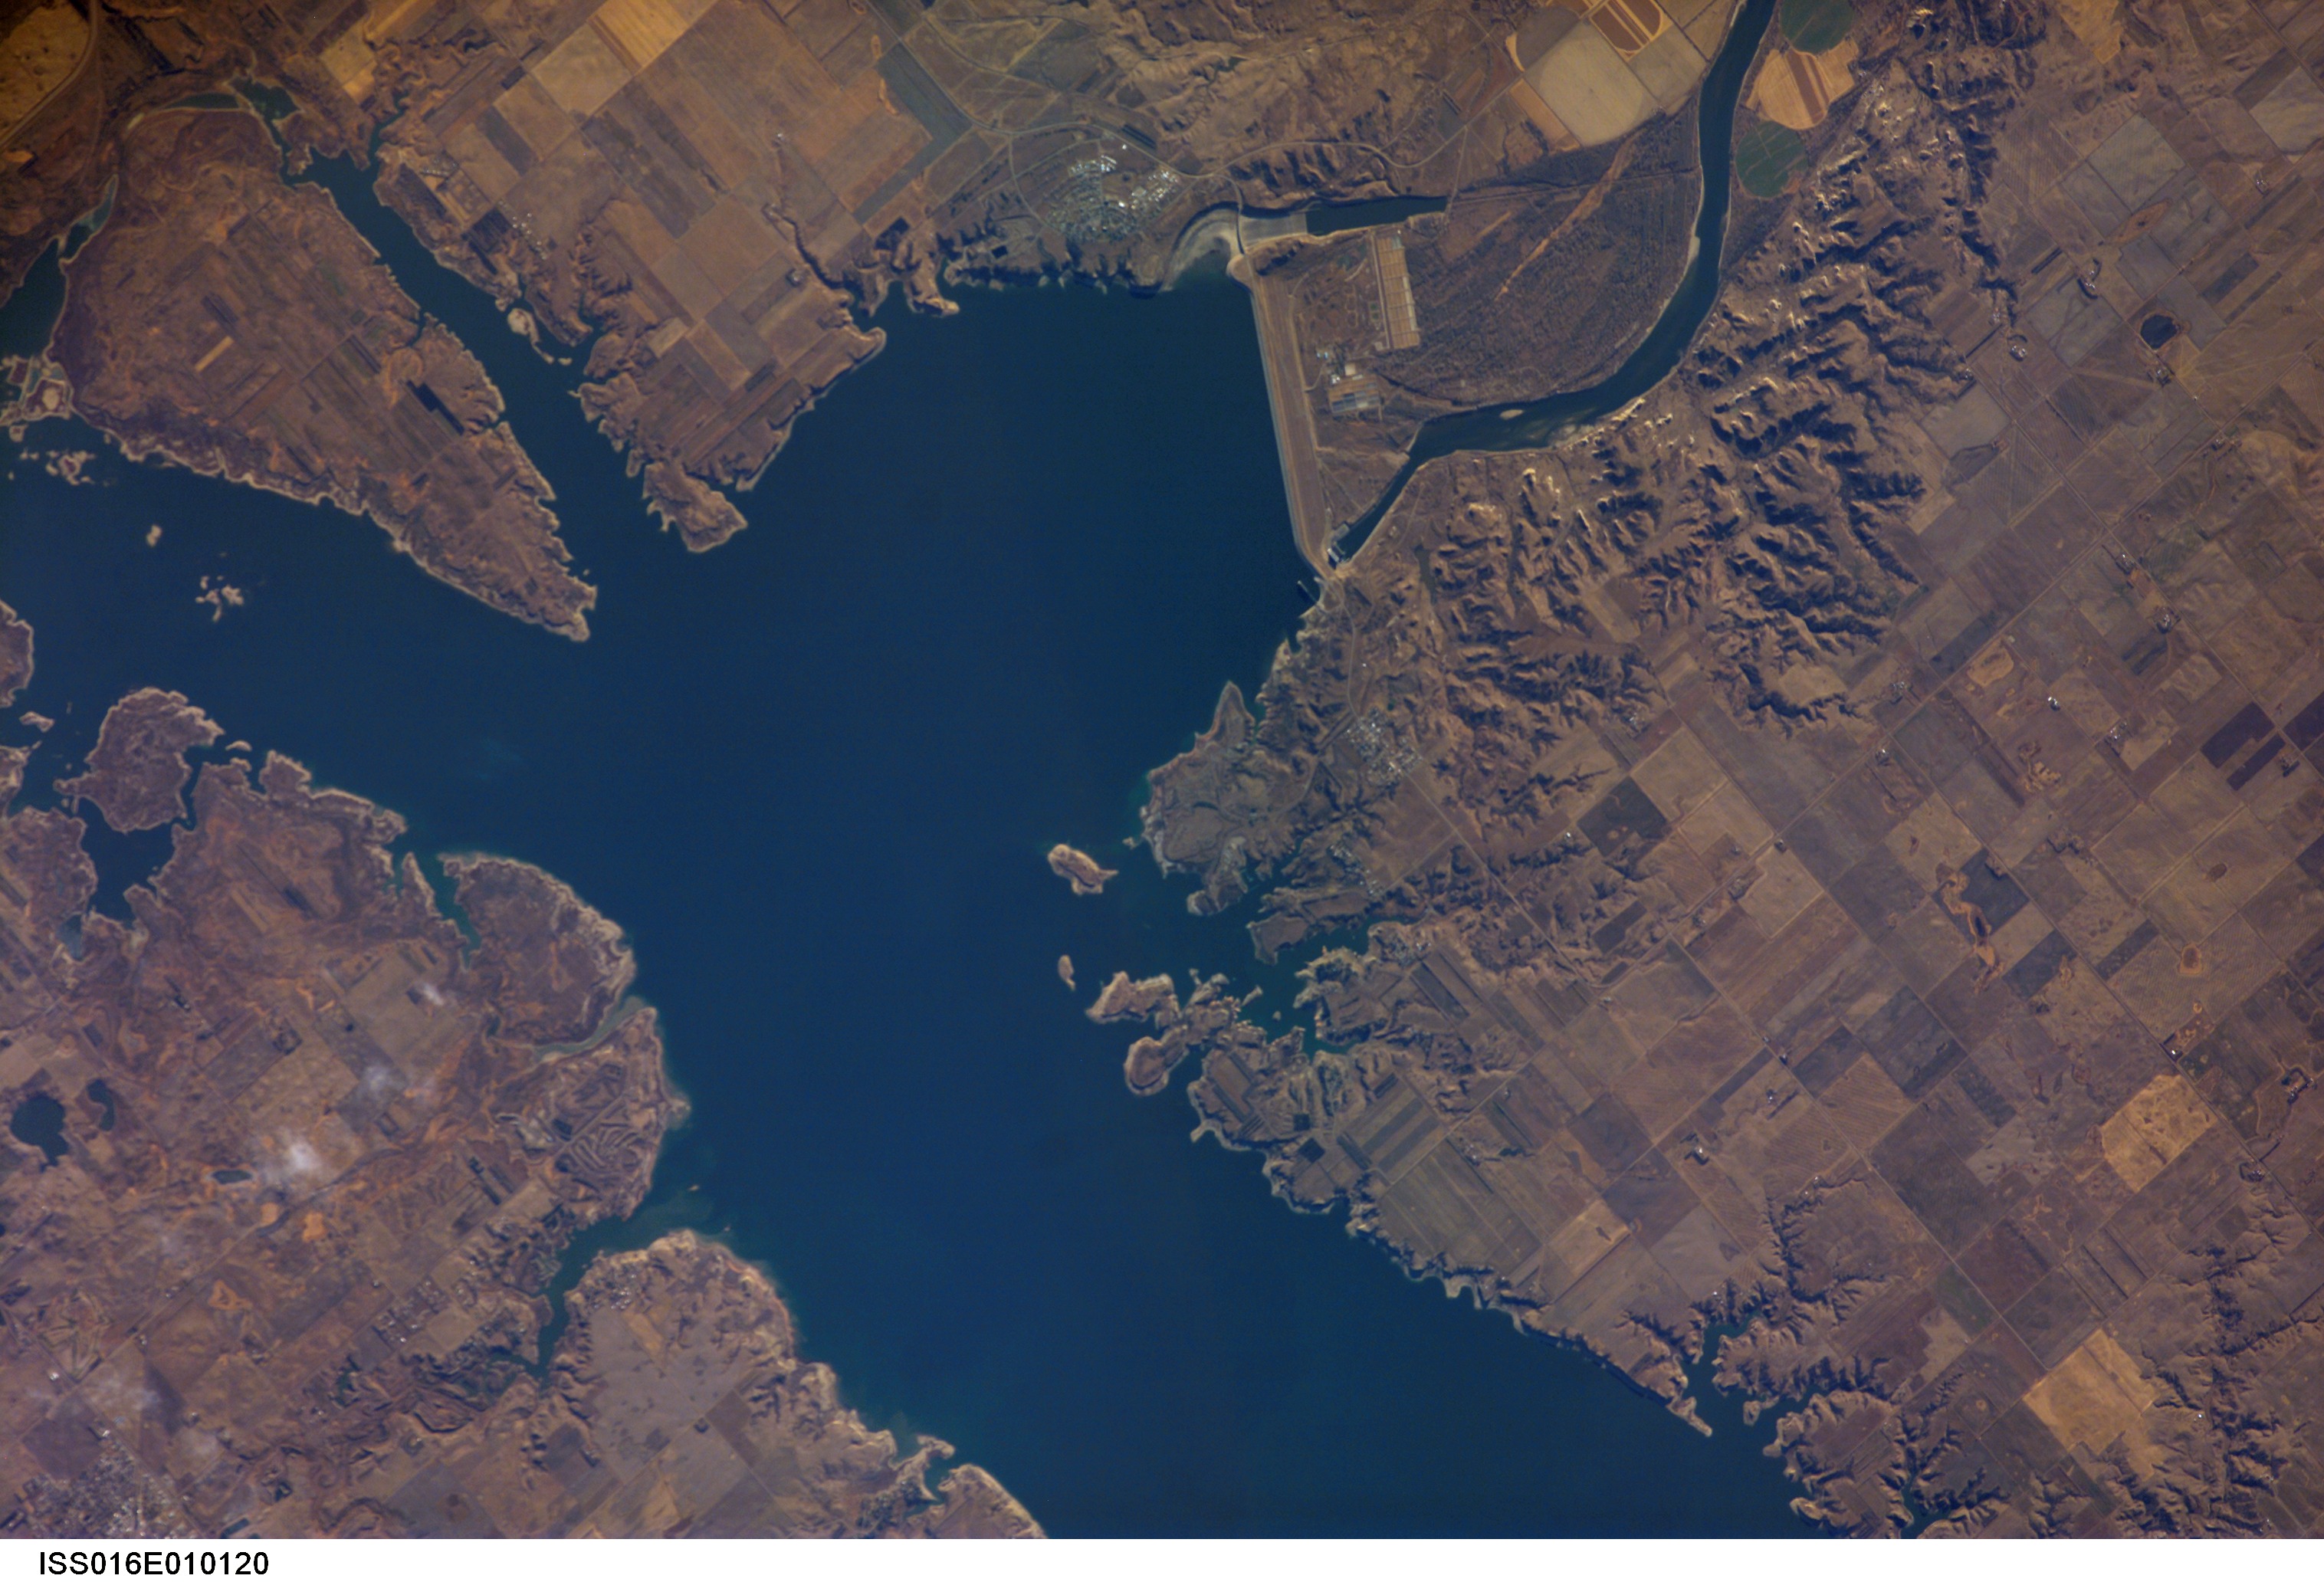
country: USA-NORTH DAKOTA
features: L. SAKAKAWEA, GARRISON DAM
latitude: 47.5
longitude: -101.4
